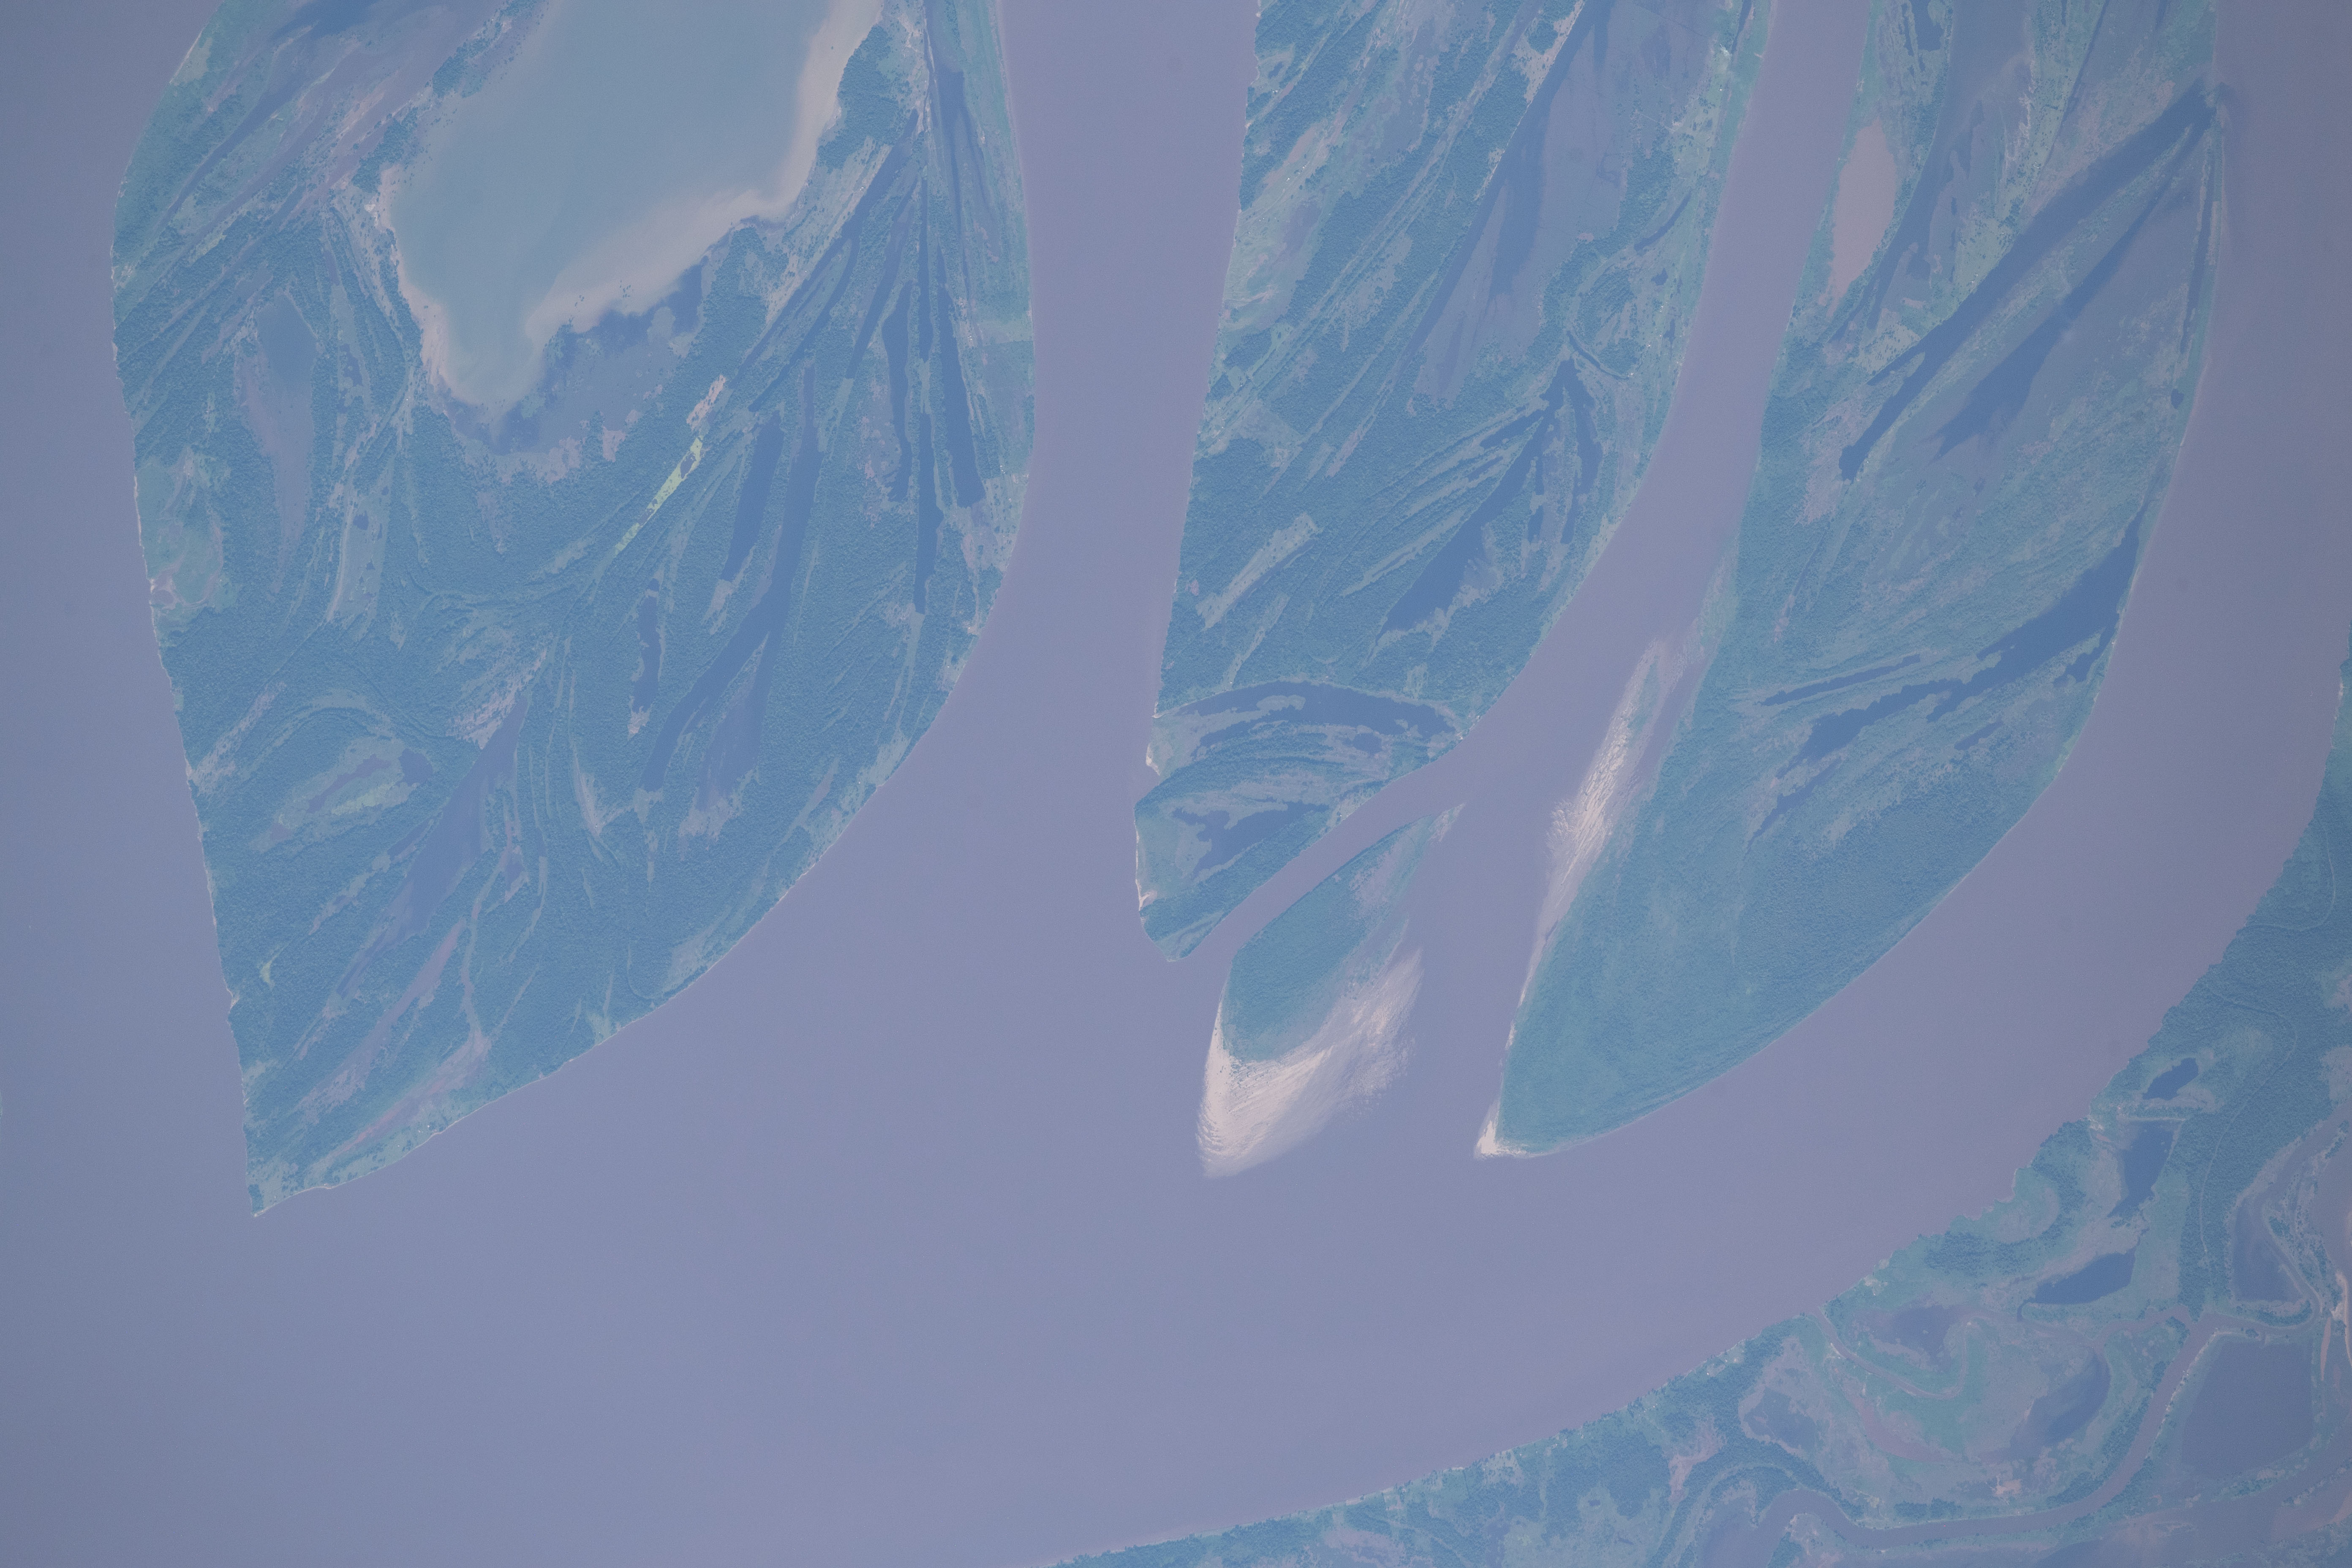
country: BRAZIL
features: LAGO DO CABORI, BORRALHO, URUCURITUBA, VILA DO ARARI
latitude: -2.6
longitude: -57.2
